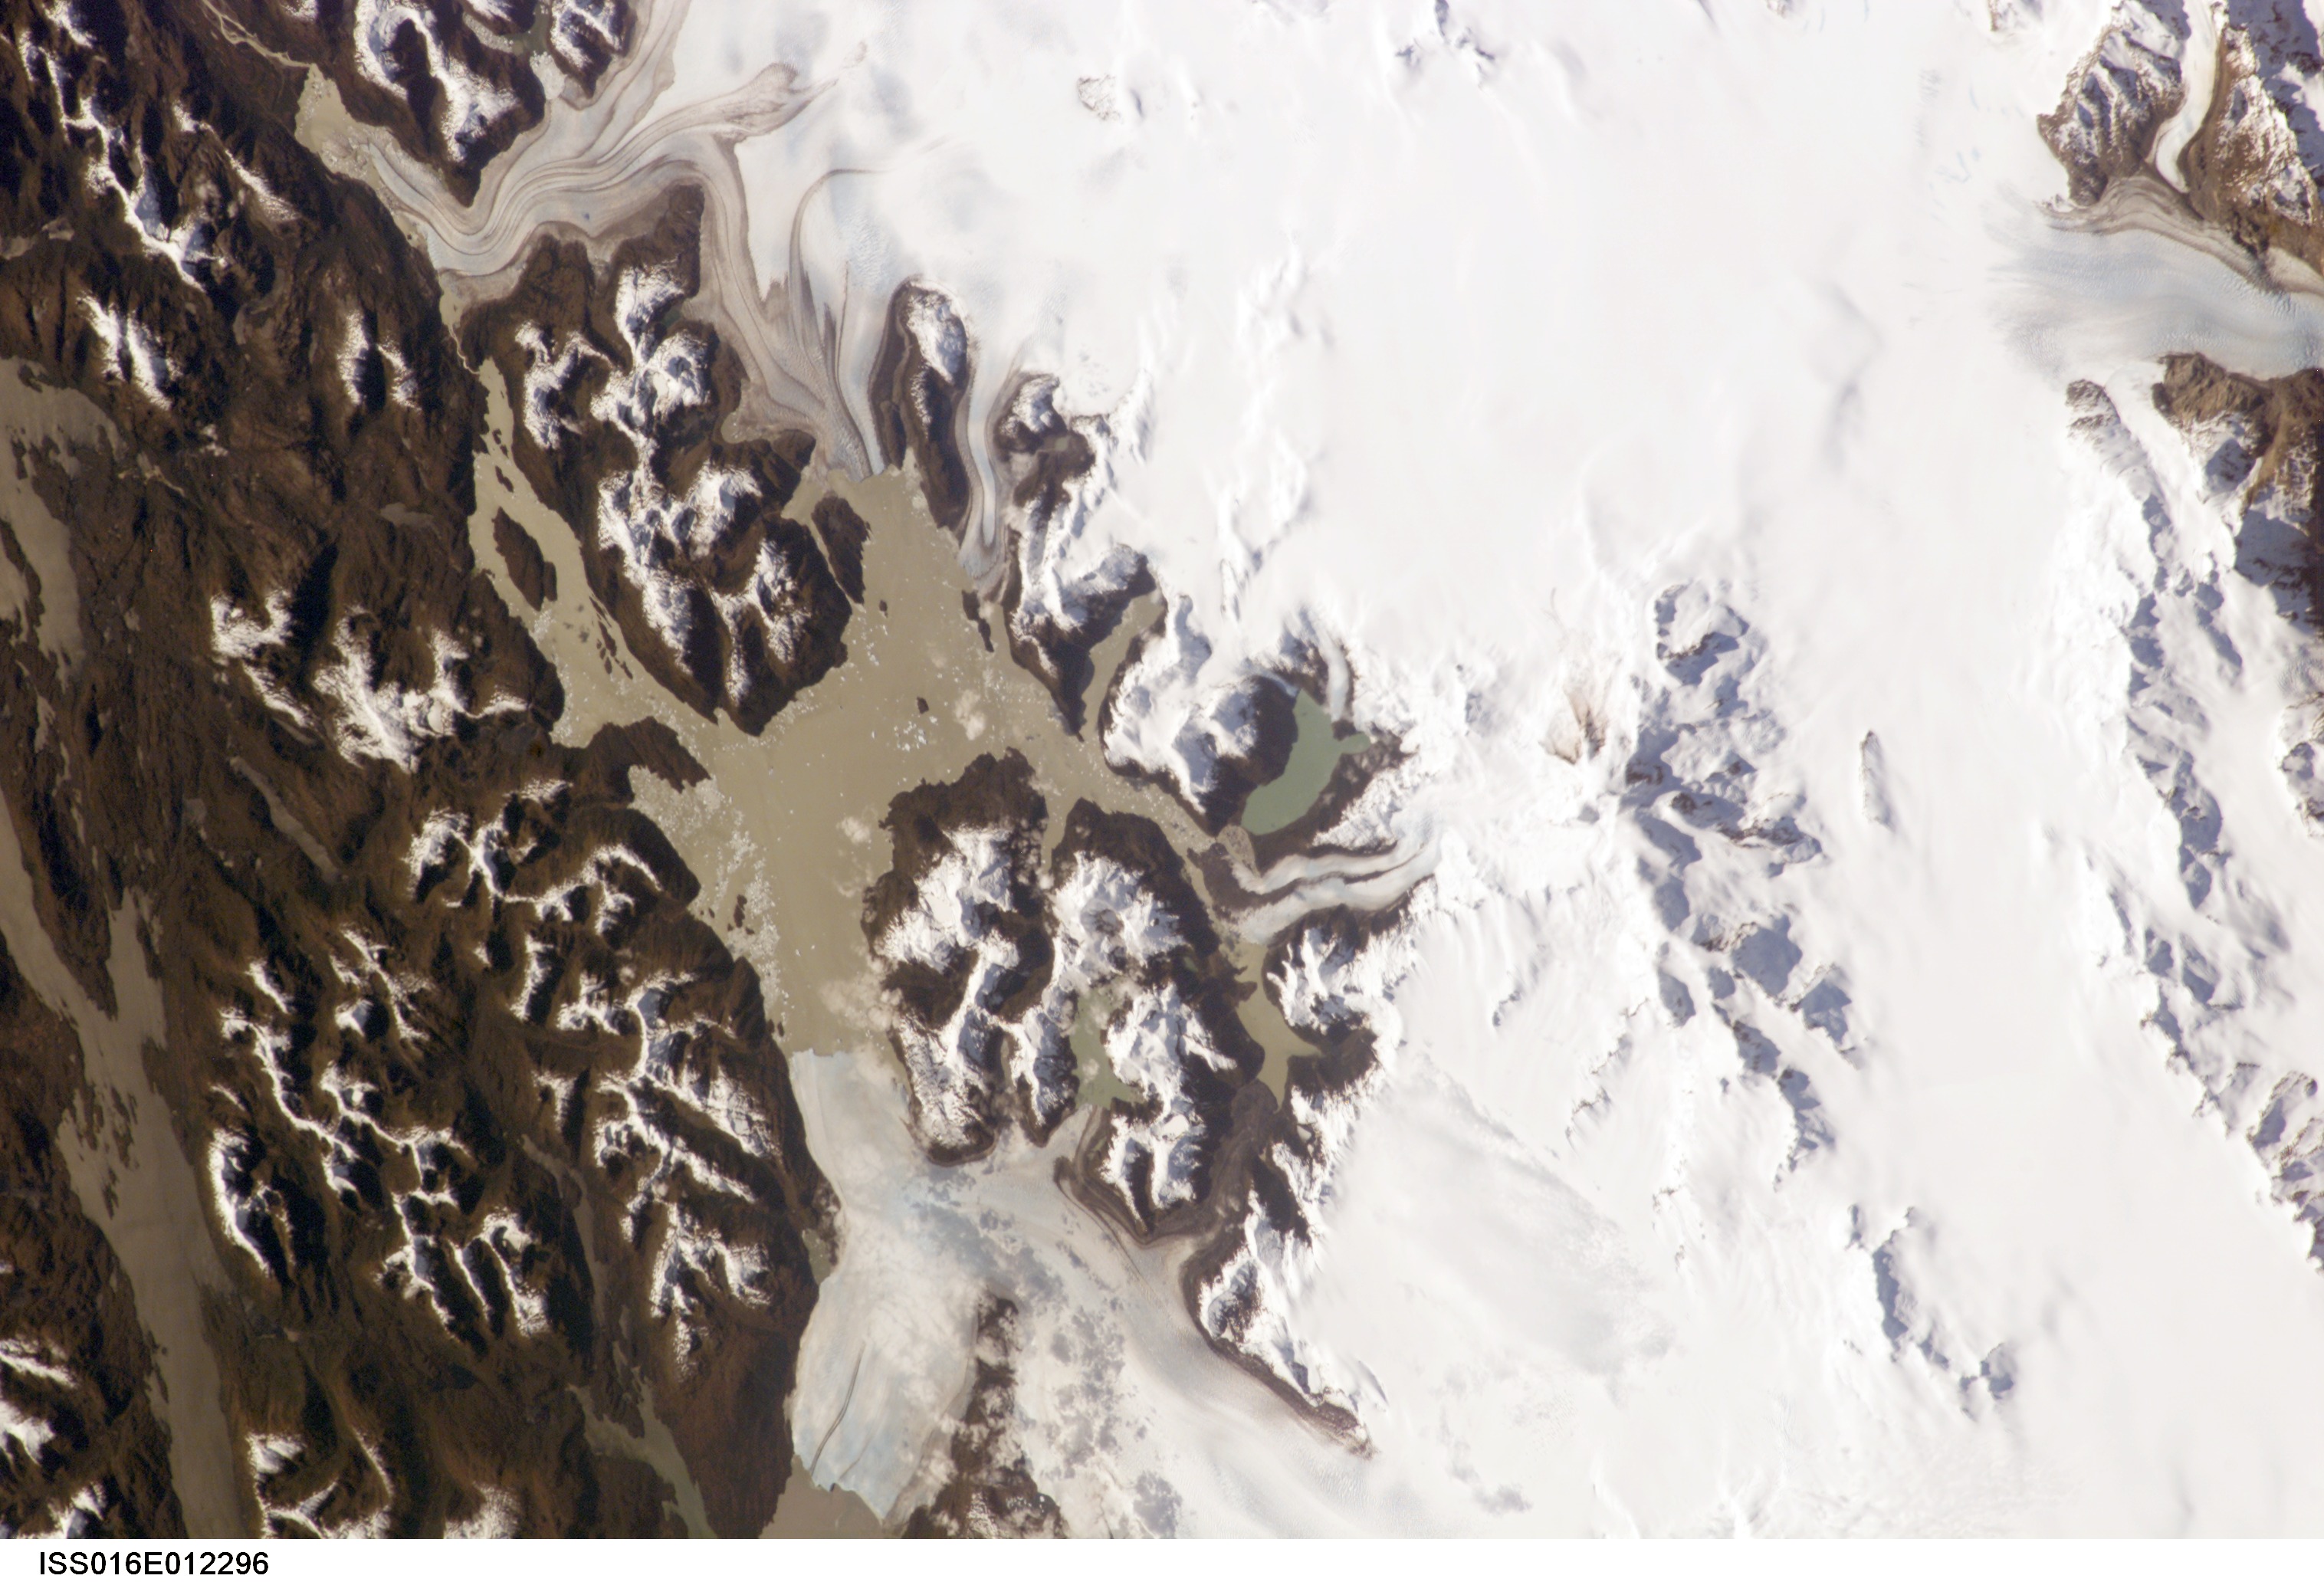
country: CHILE
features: GREVE L., BRUGGEN GL., ICE FIELD
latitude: -49.0
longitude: -74.0
